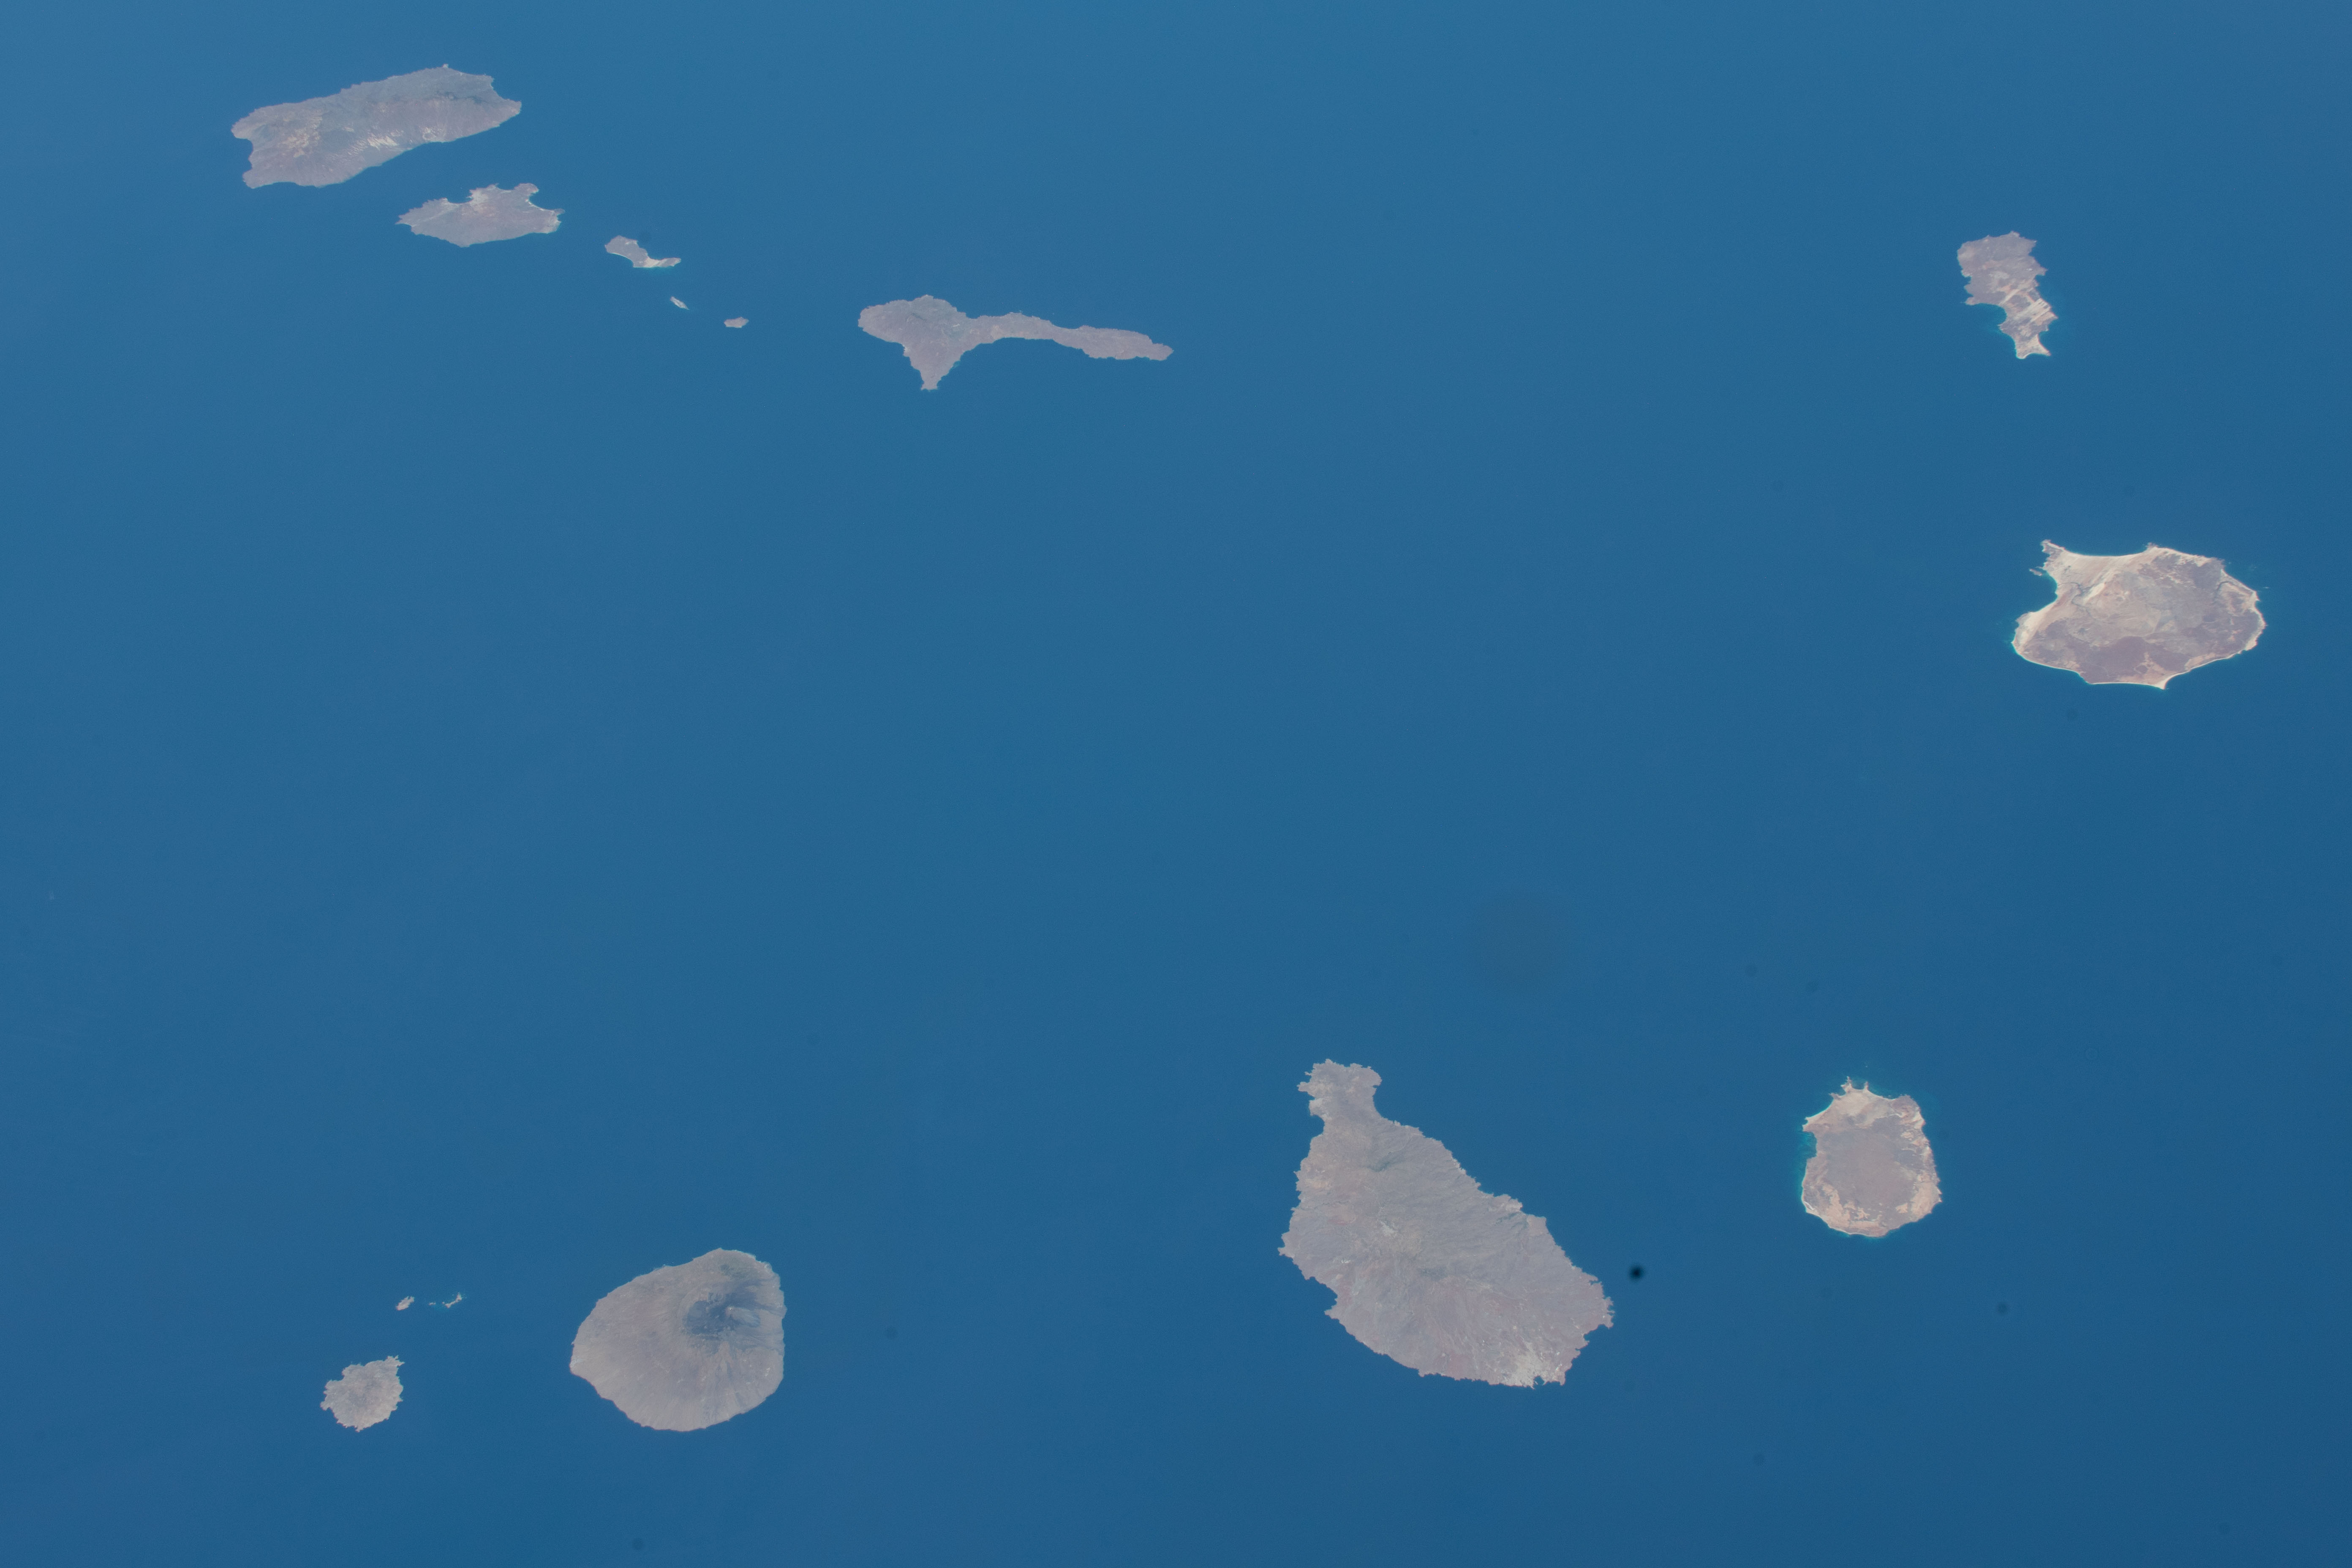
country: CAPE VERDE ISLANDS
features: CAPE VERDE ISLANDS
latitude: 16.0
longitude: -24.0
